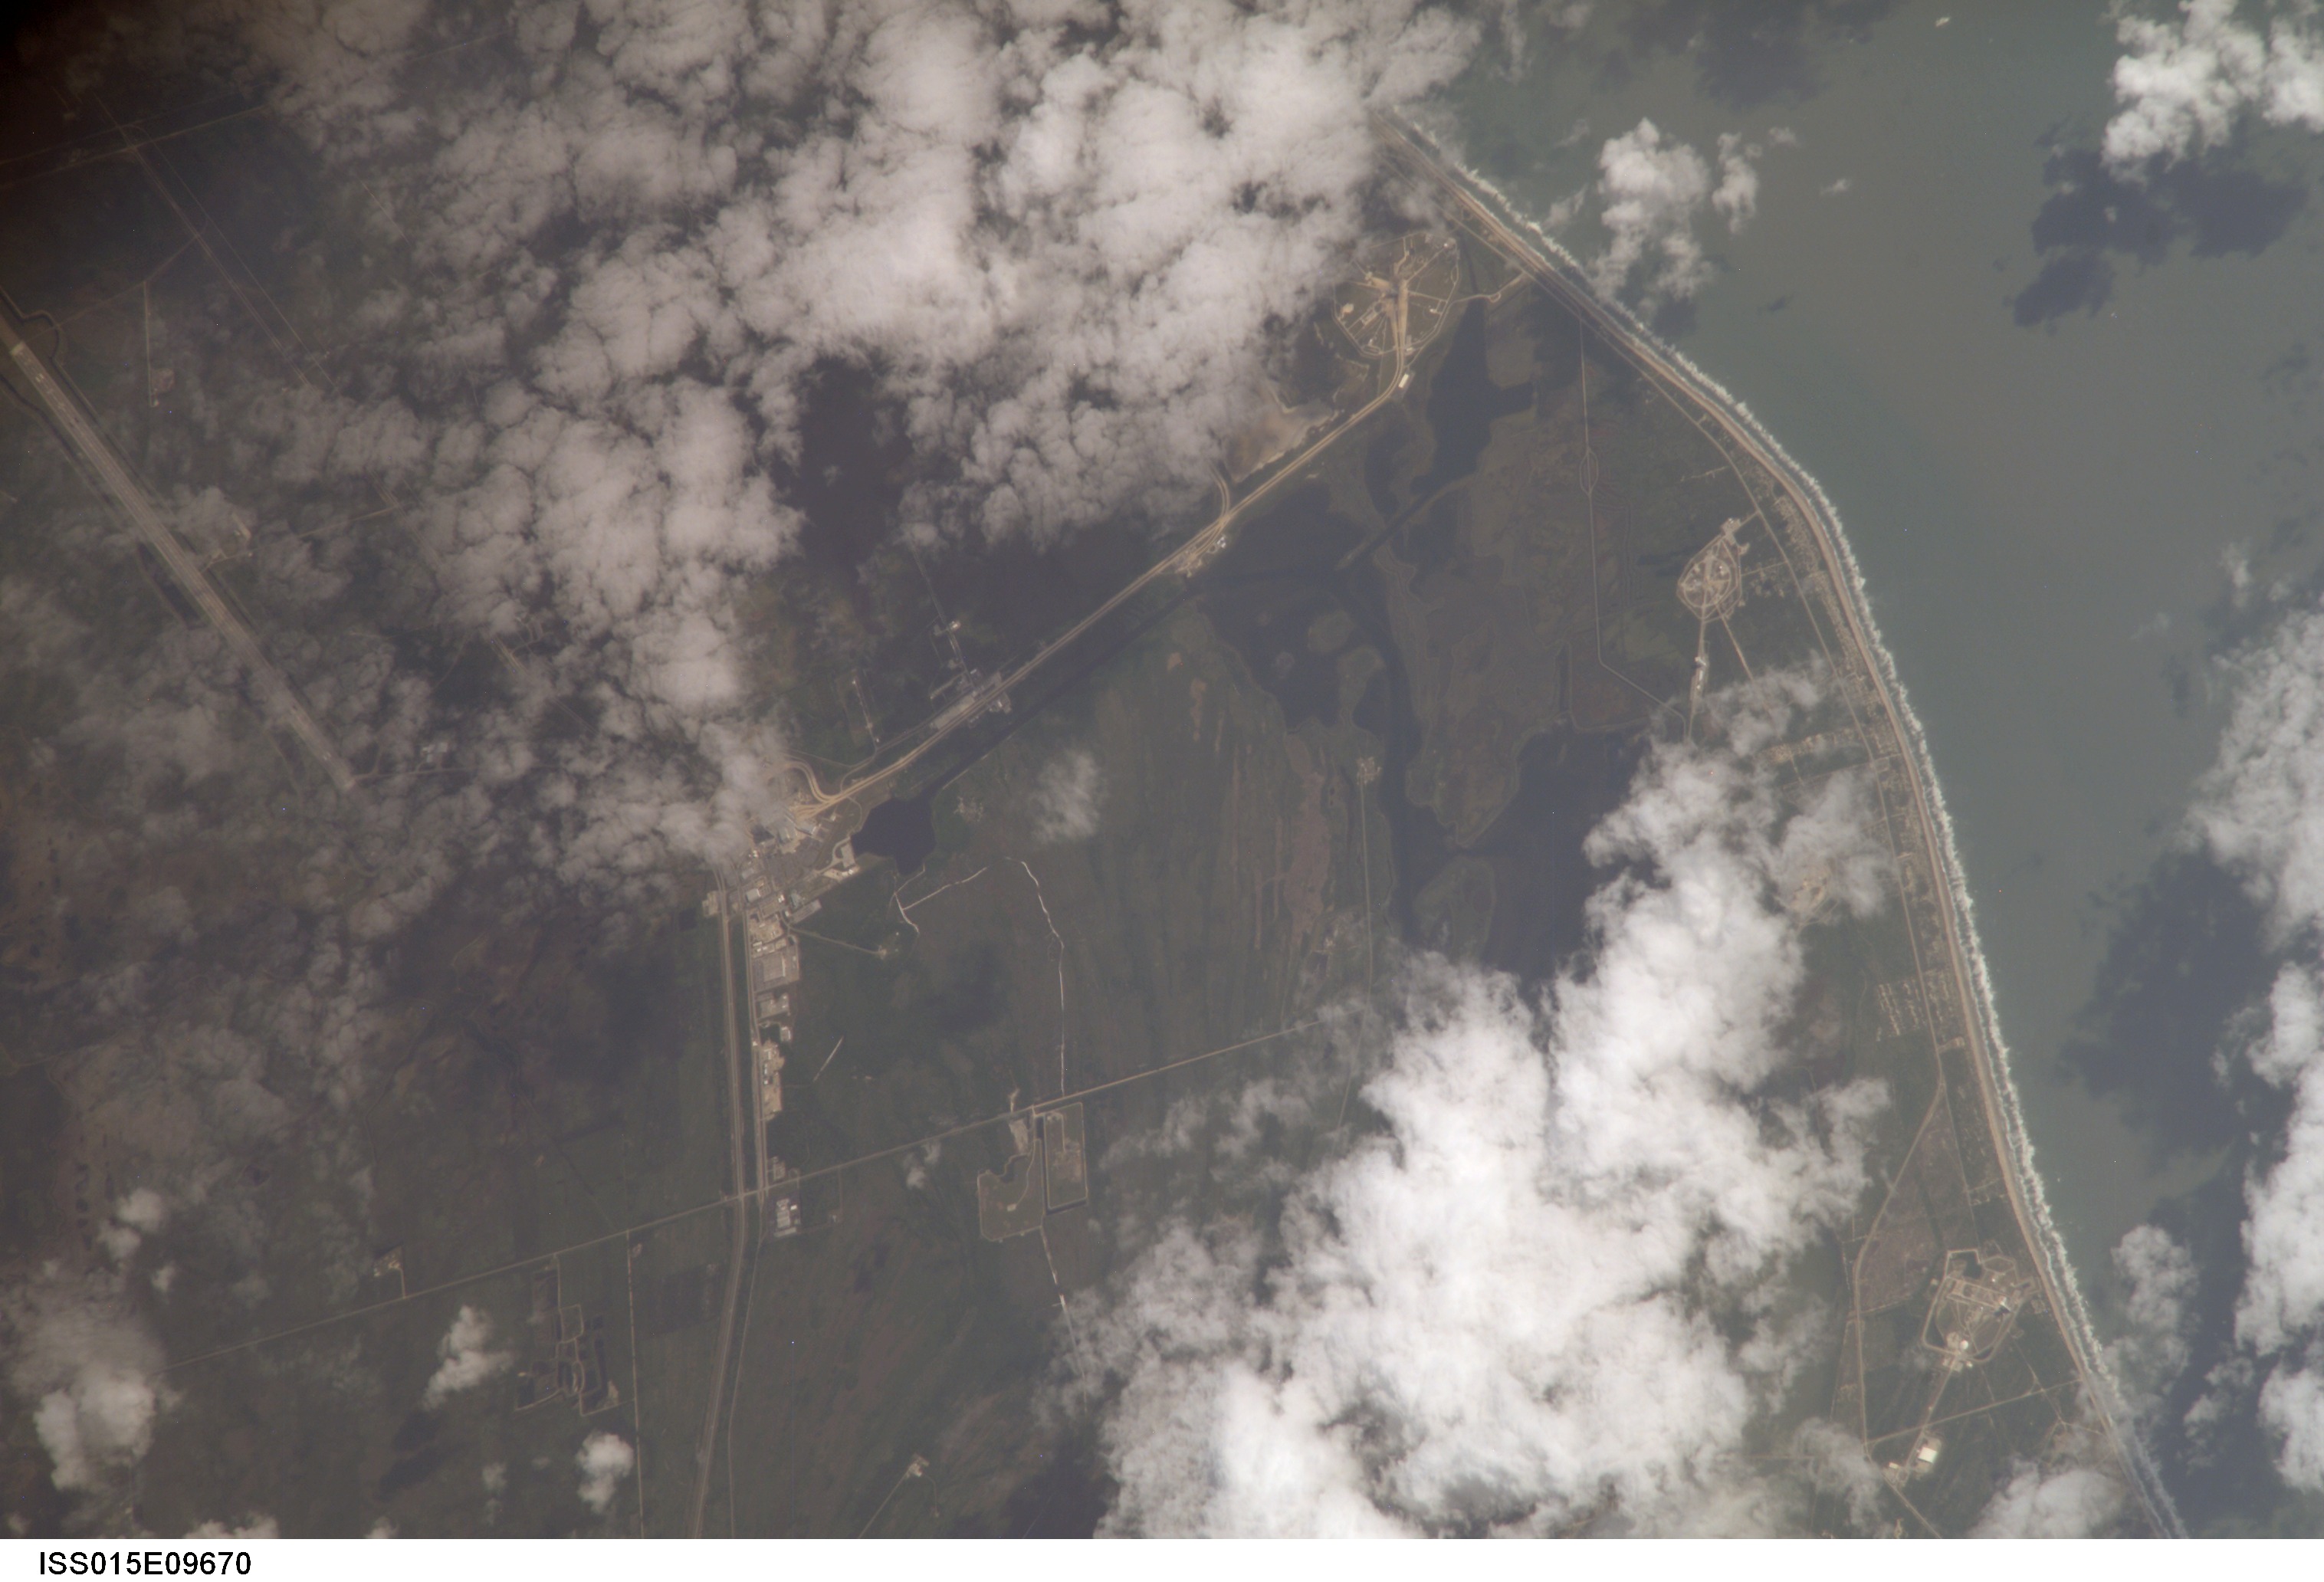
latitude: 28.5
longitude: -80.7
